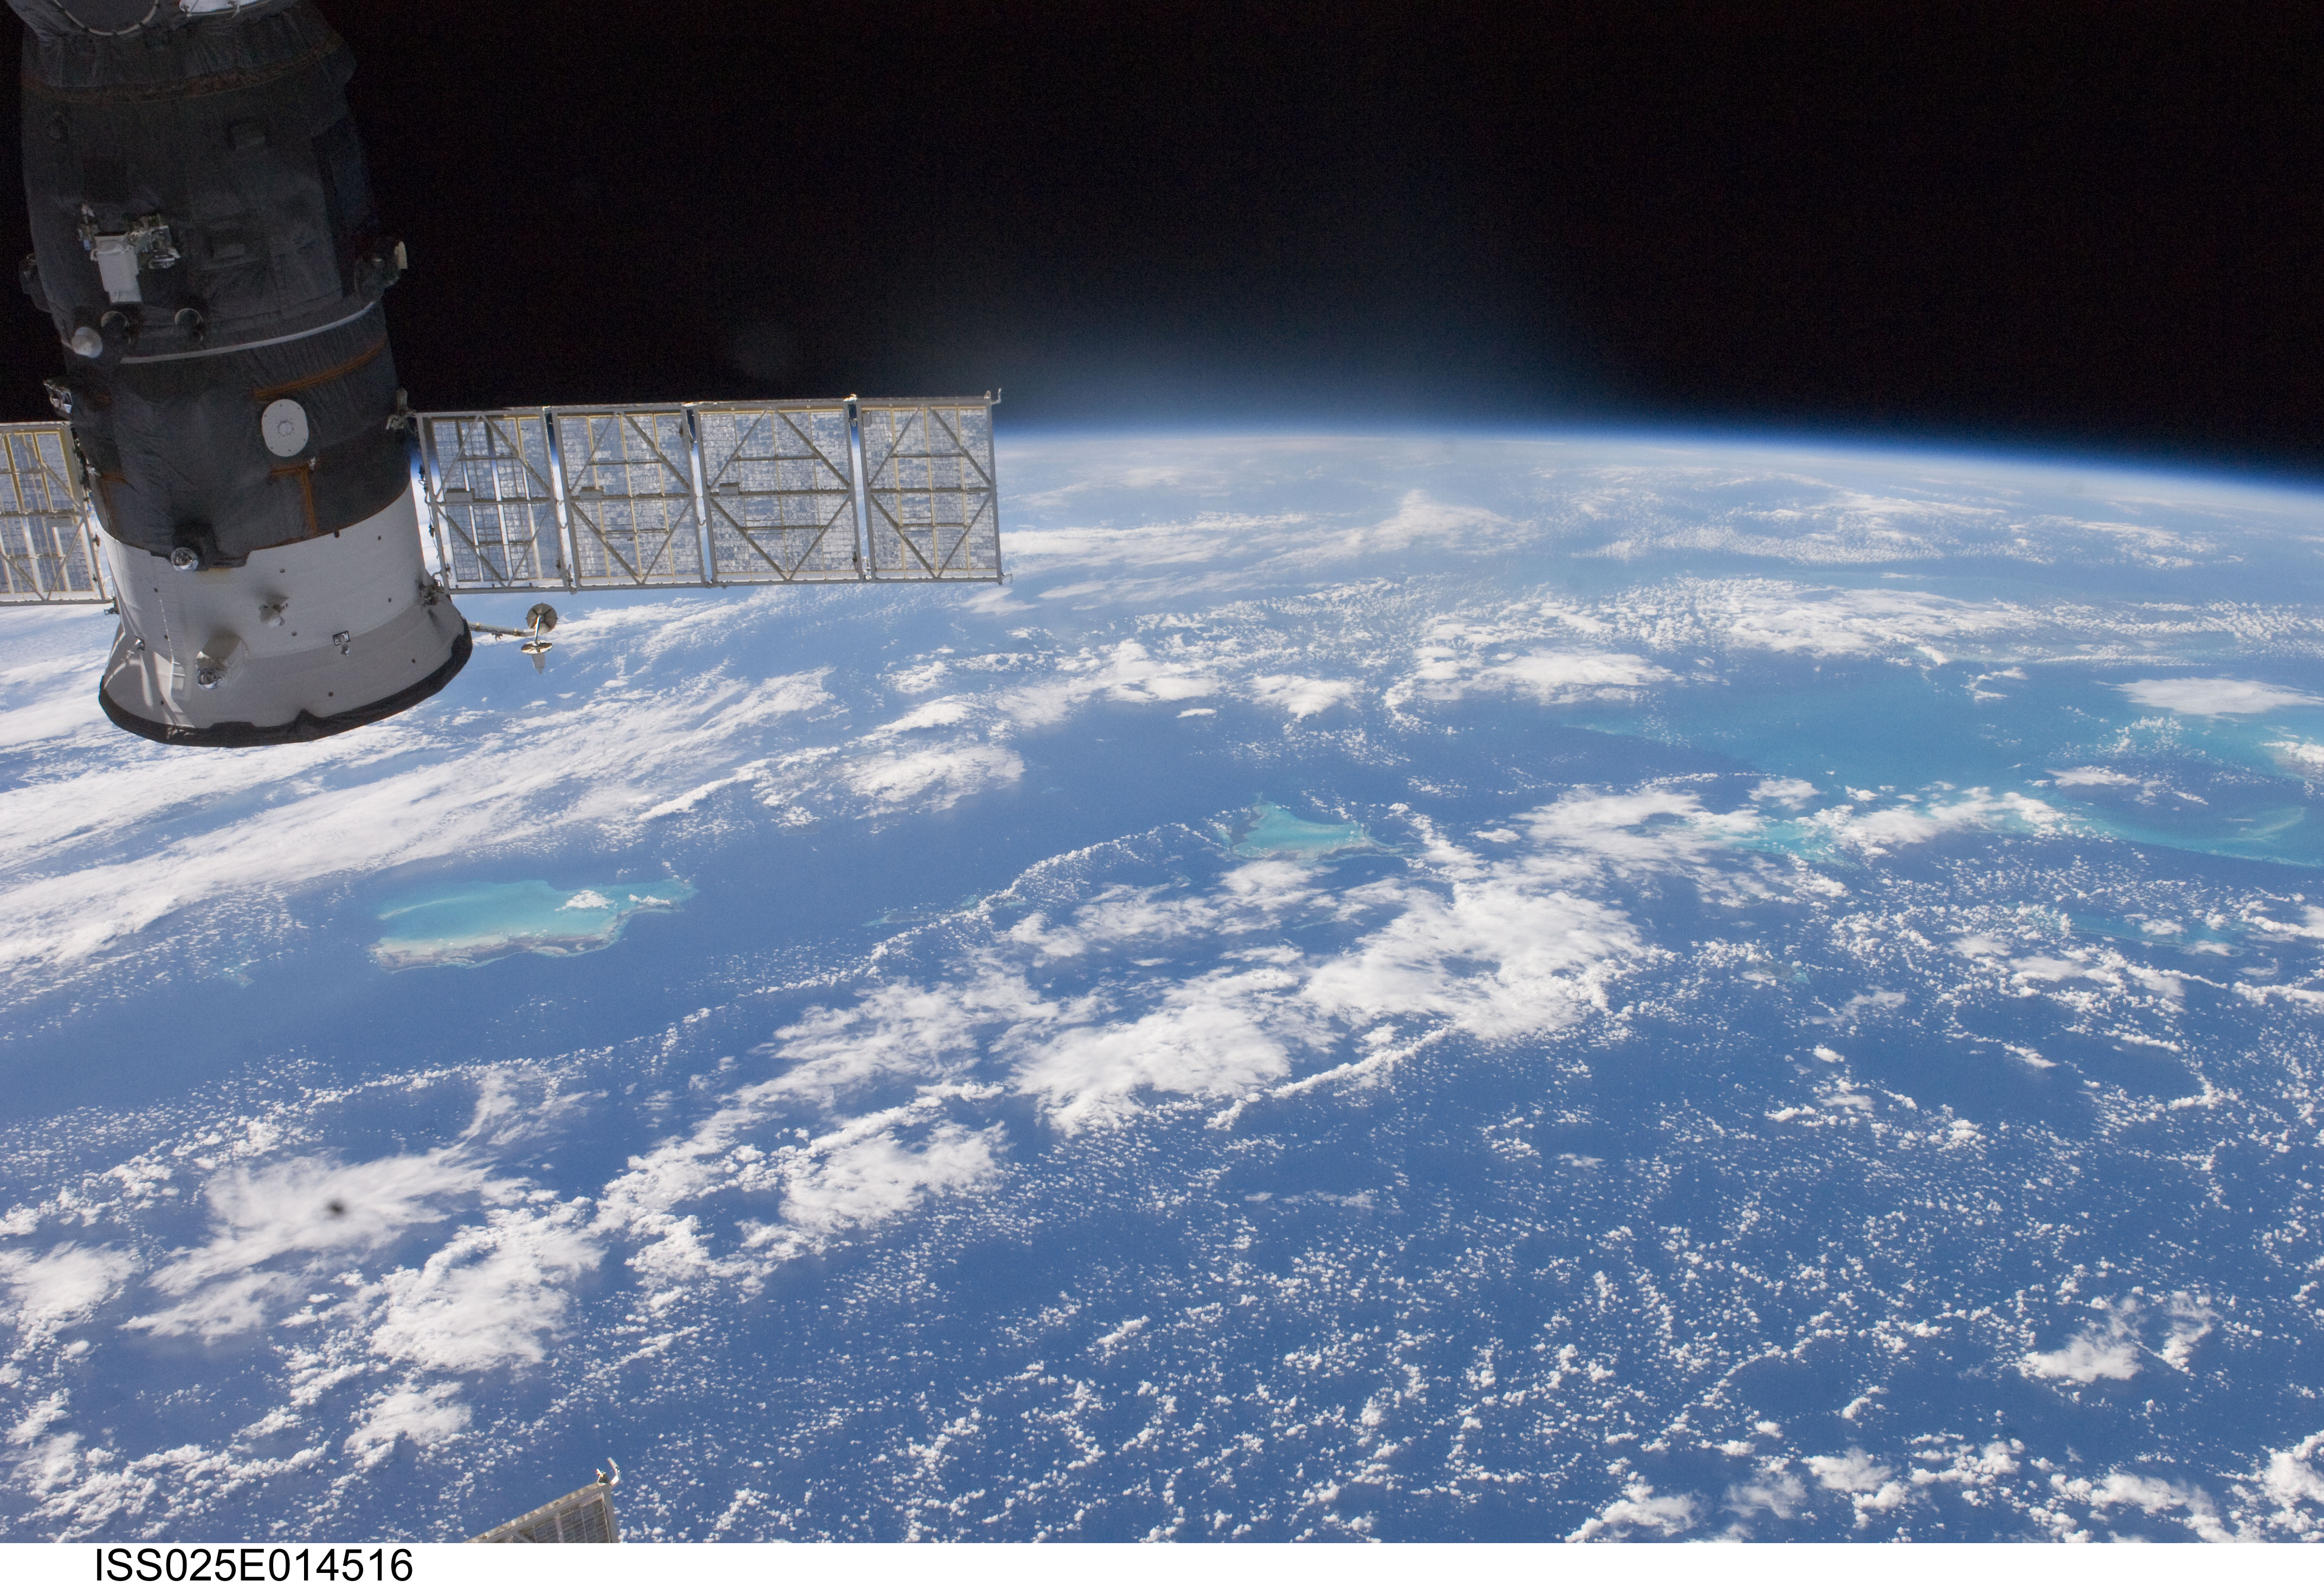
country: BAHAMAS
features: PAN-ATLANTIC O., ISS, ACKLINS I., CAICOS I.
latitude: 23.0
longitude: -73.5
